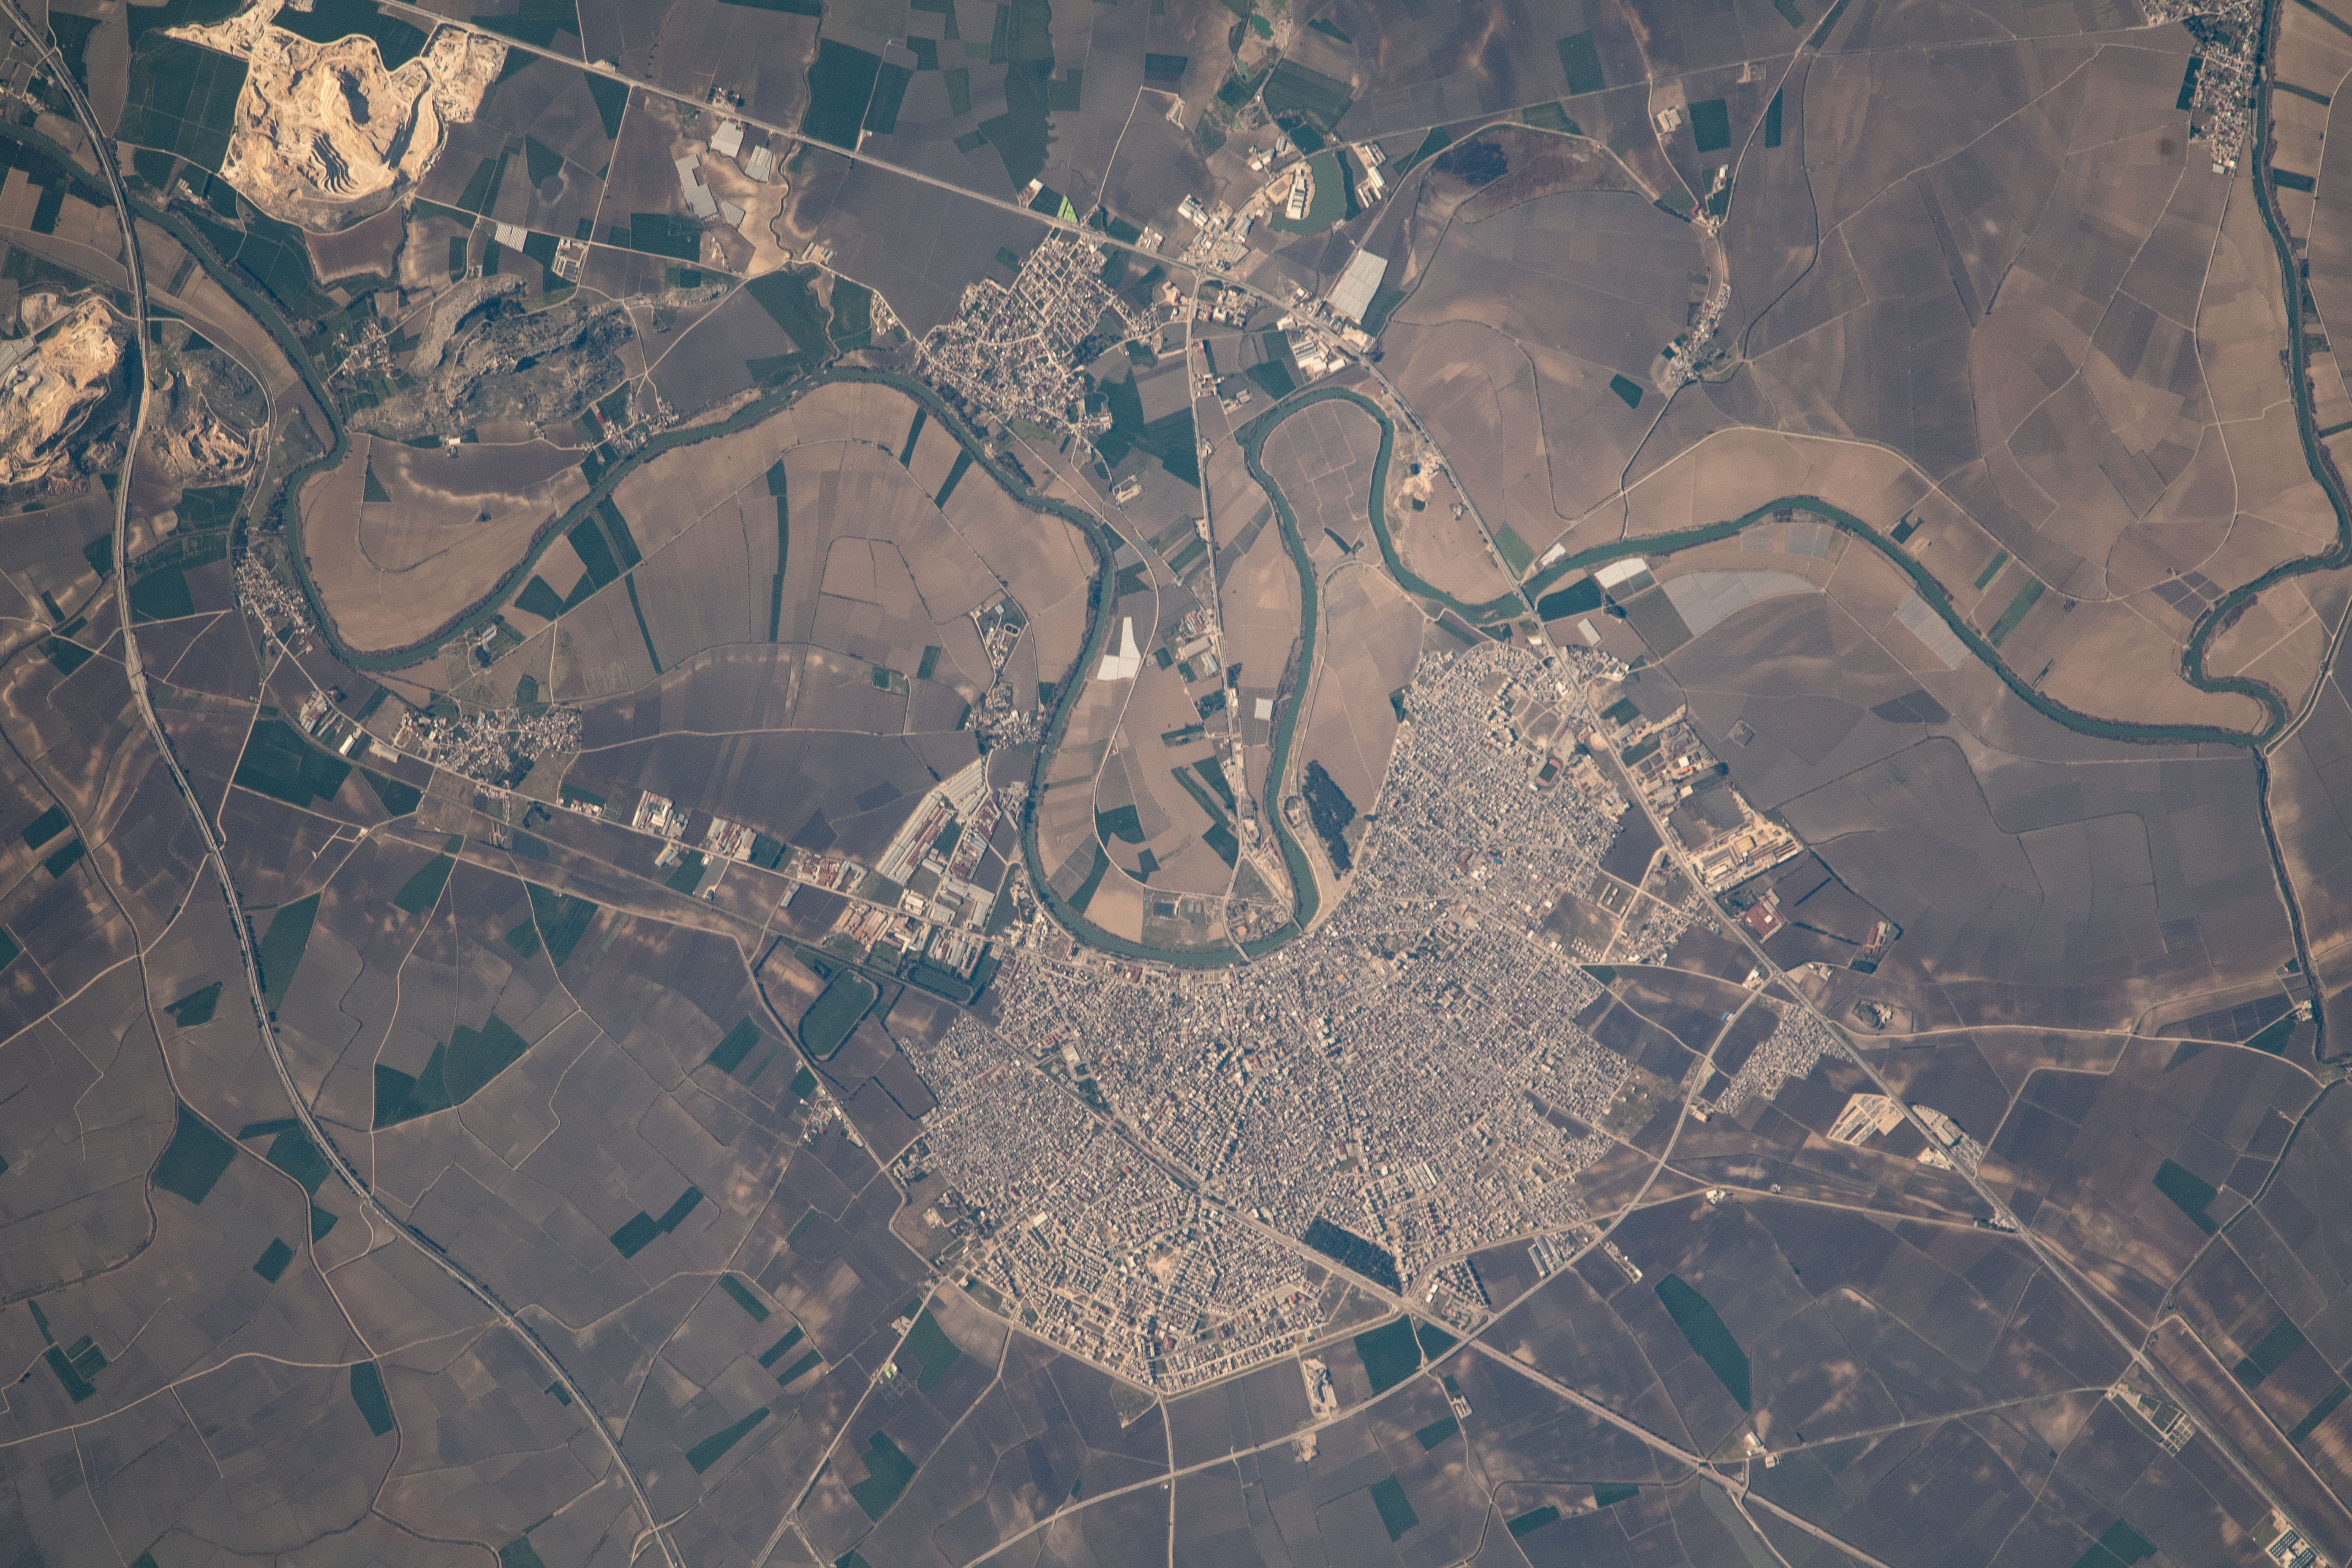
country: TURKEY
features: CEYHAN, CEYHAN RIVER
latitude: 37.0
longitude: 35.8
